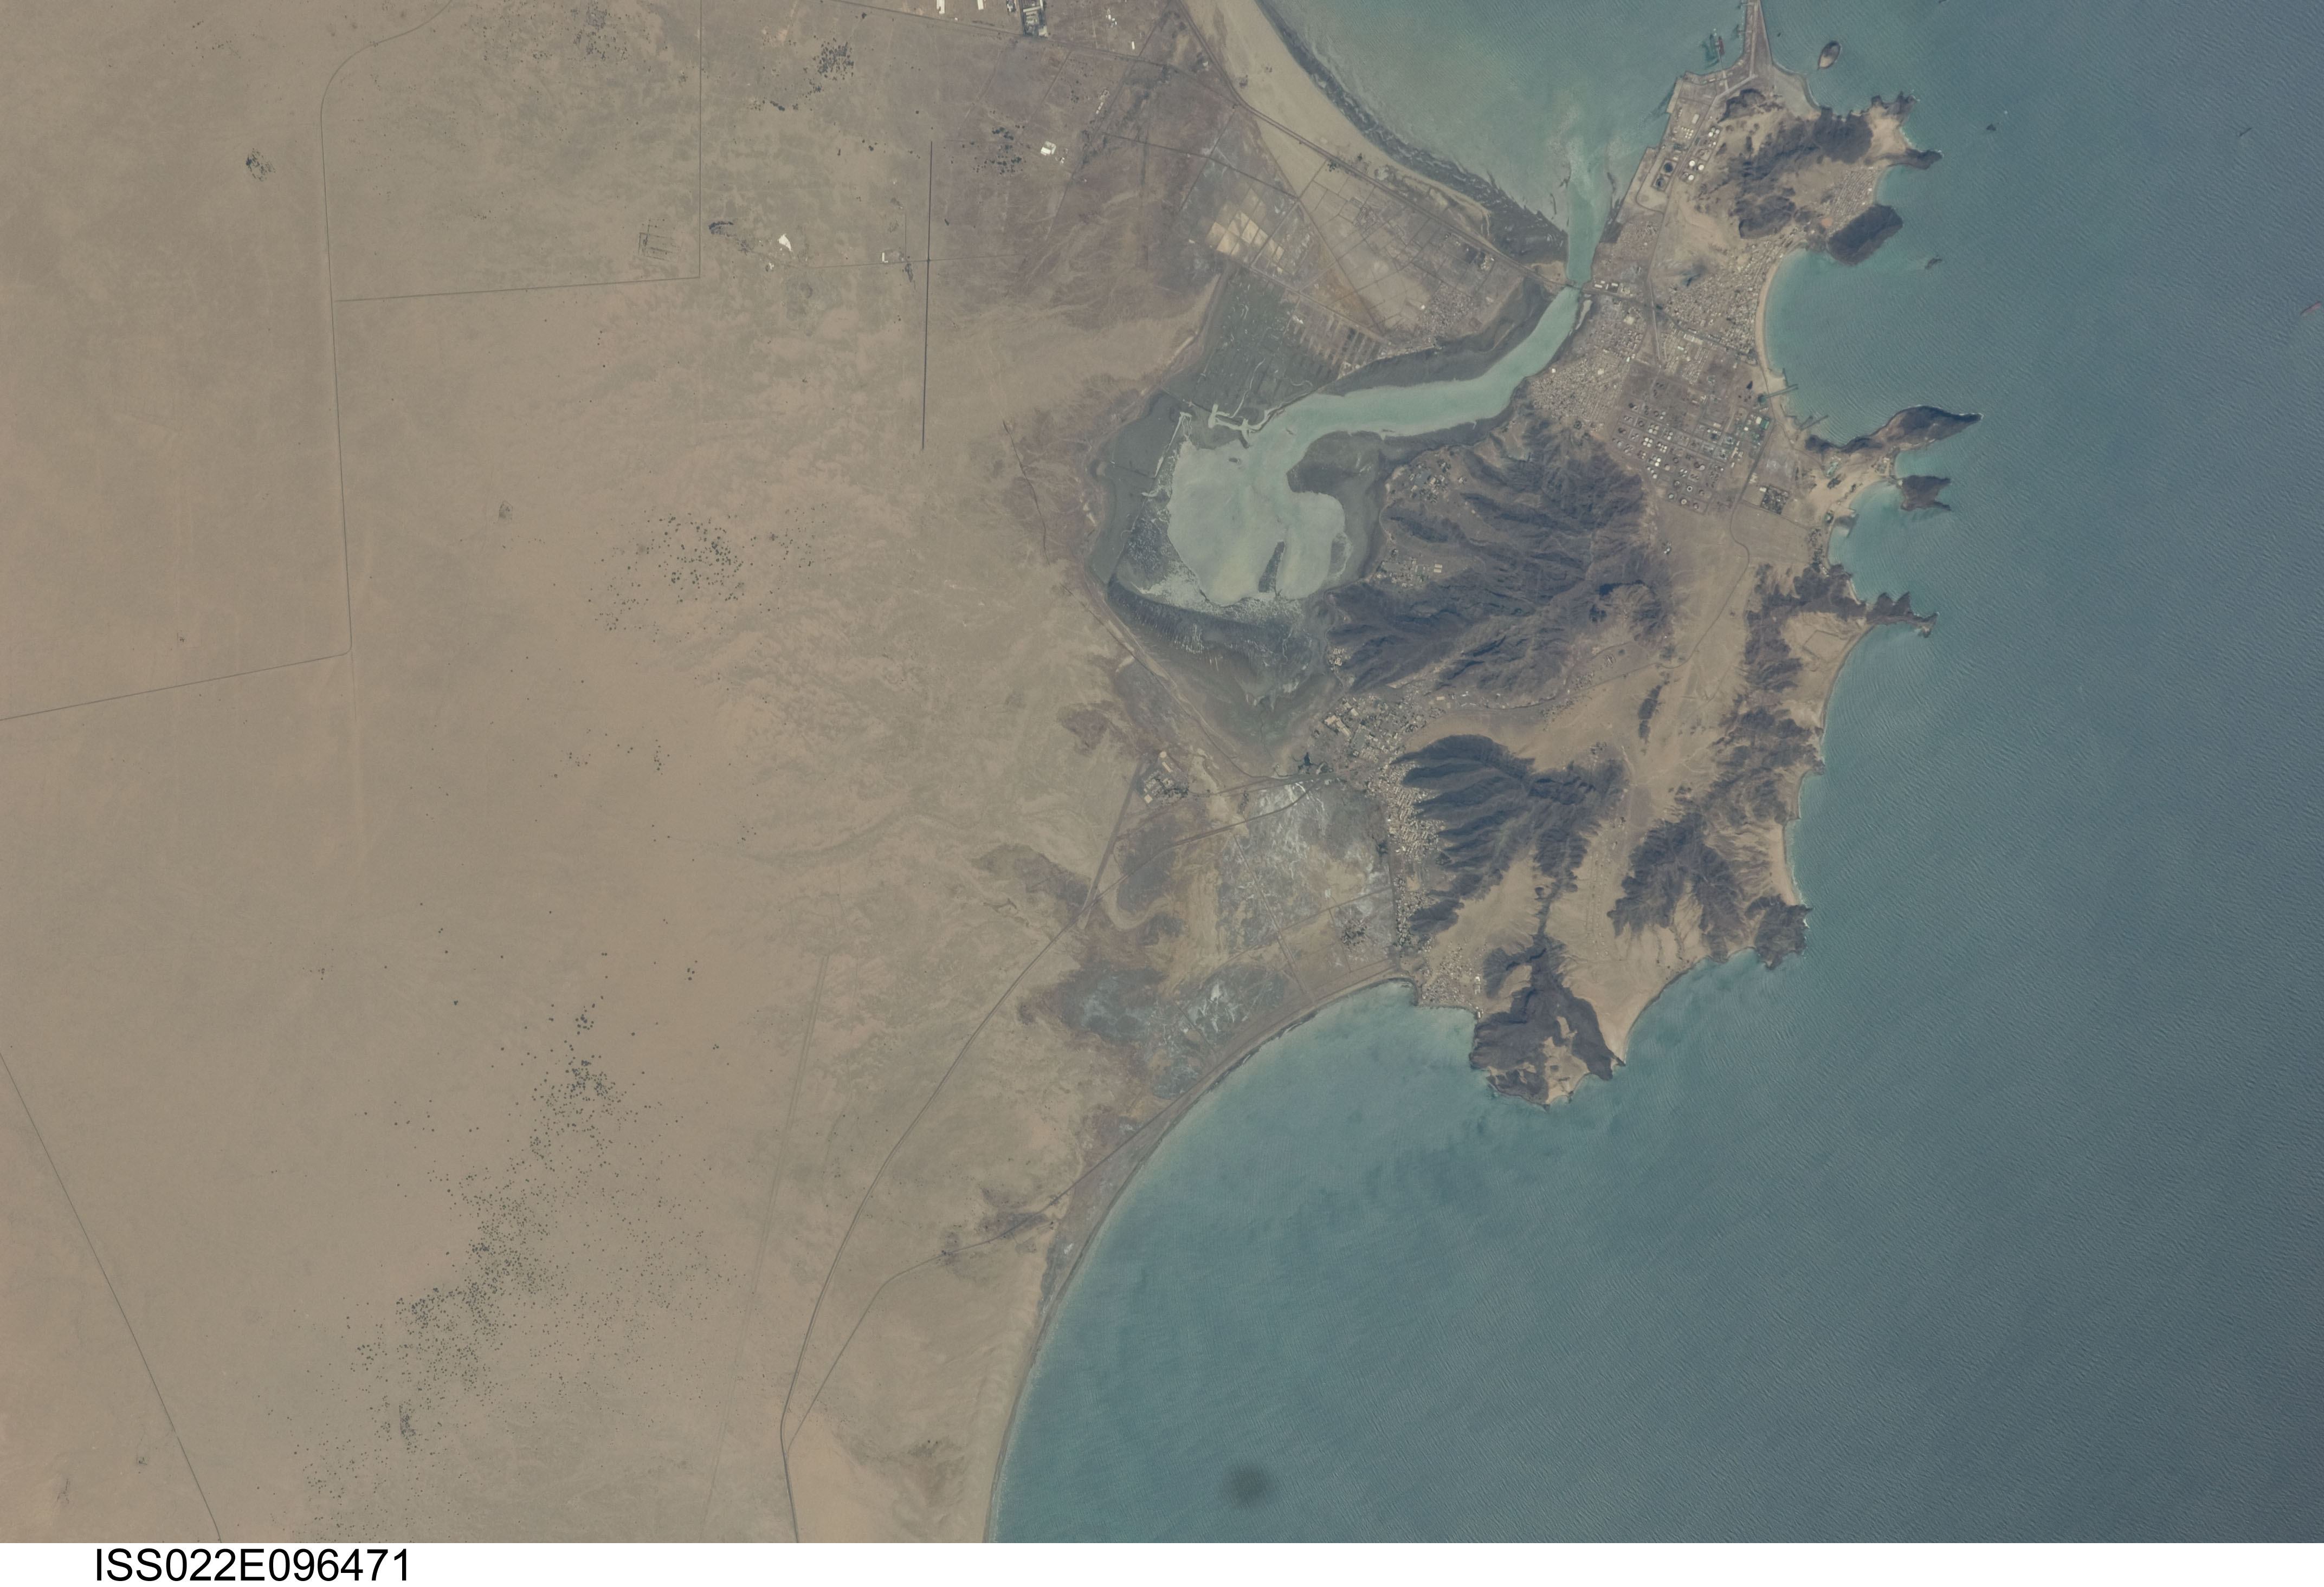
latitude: 12.8
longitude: 44.8
